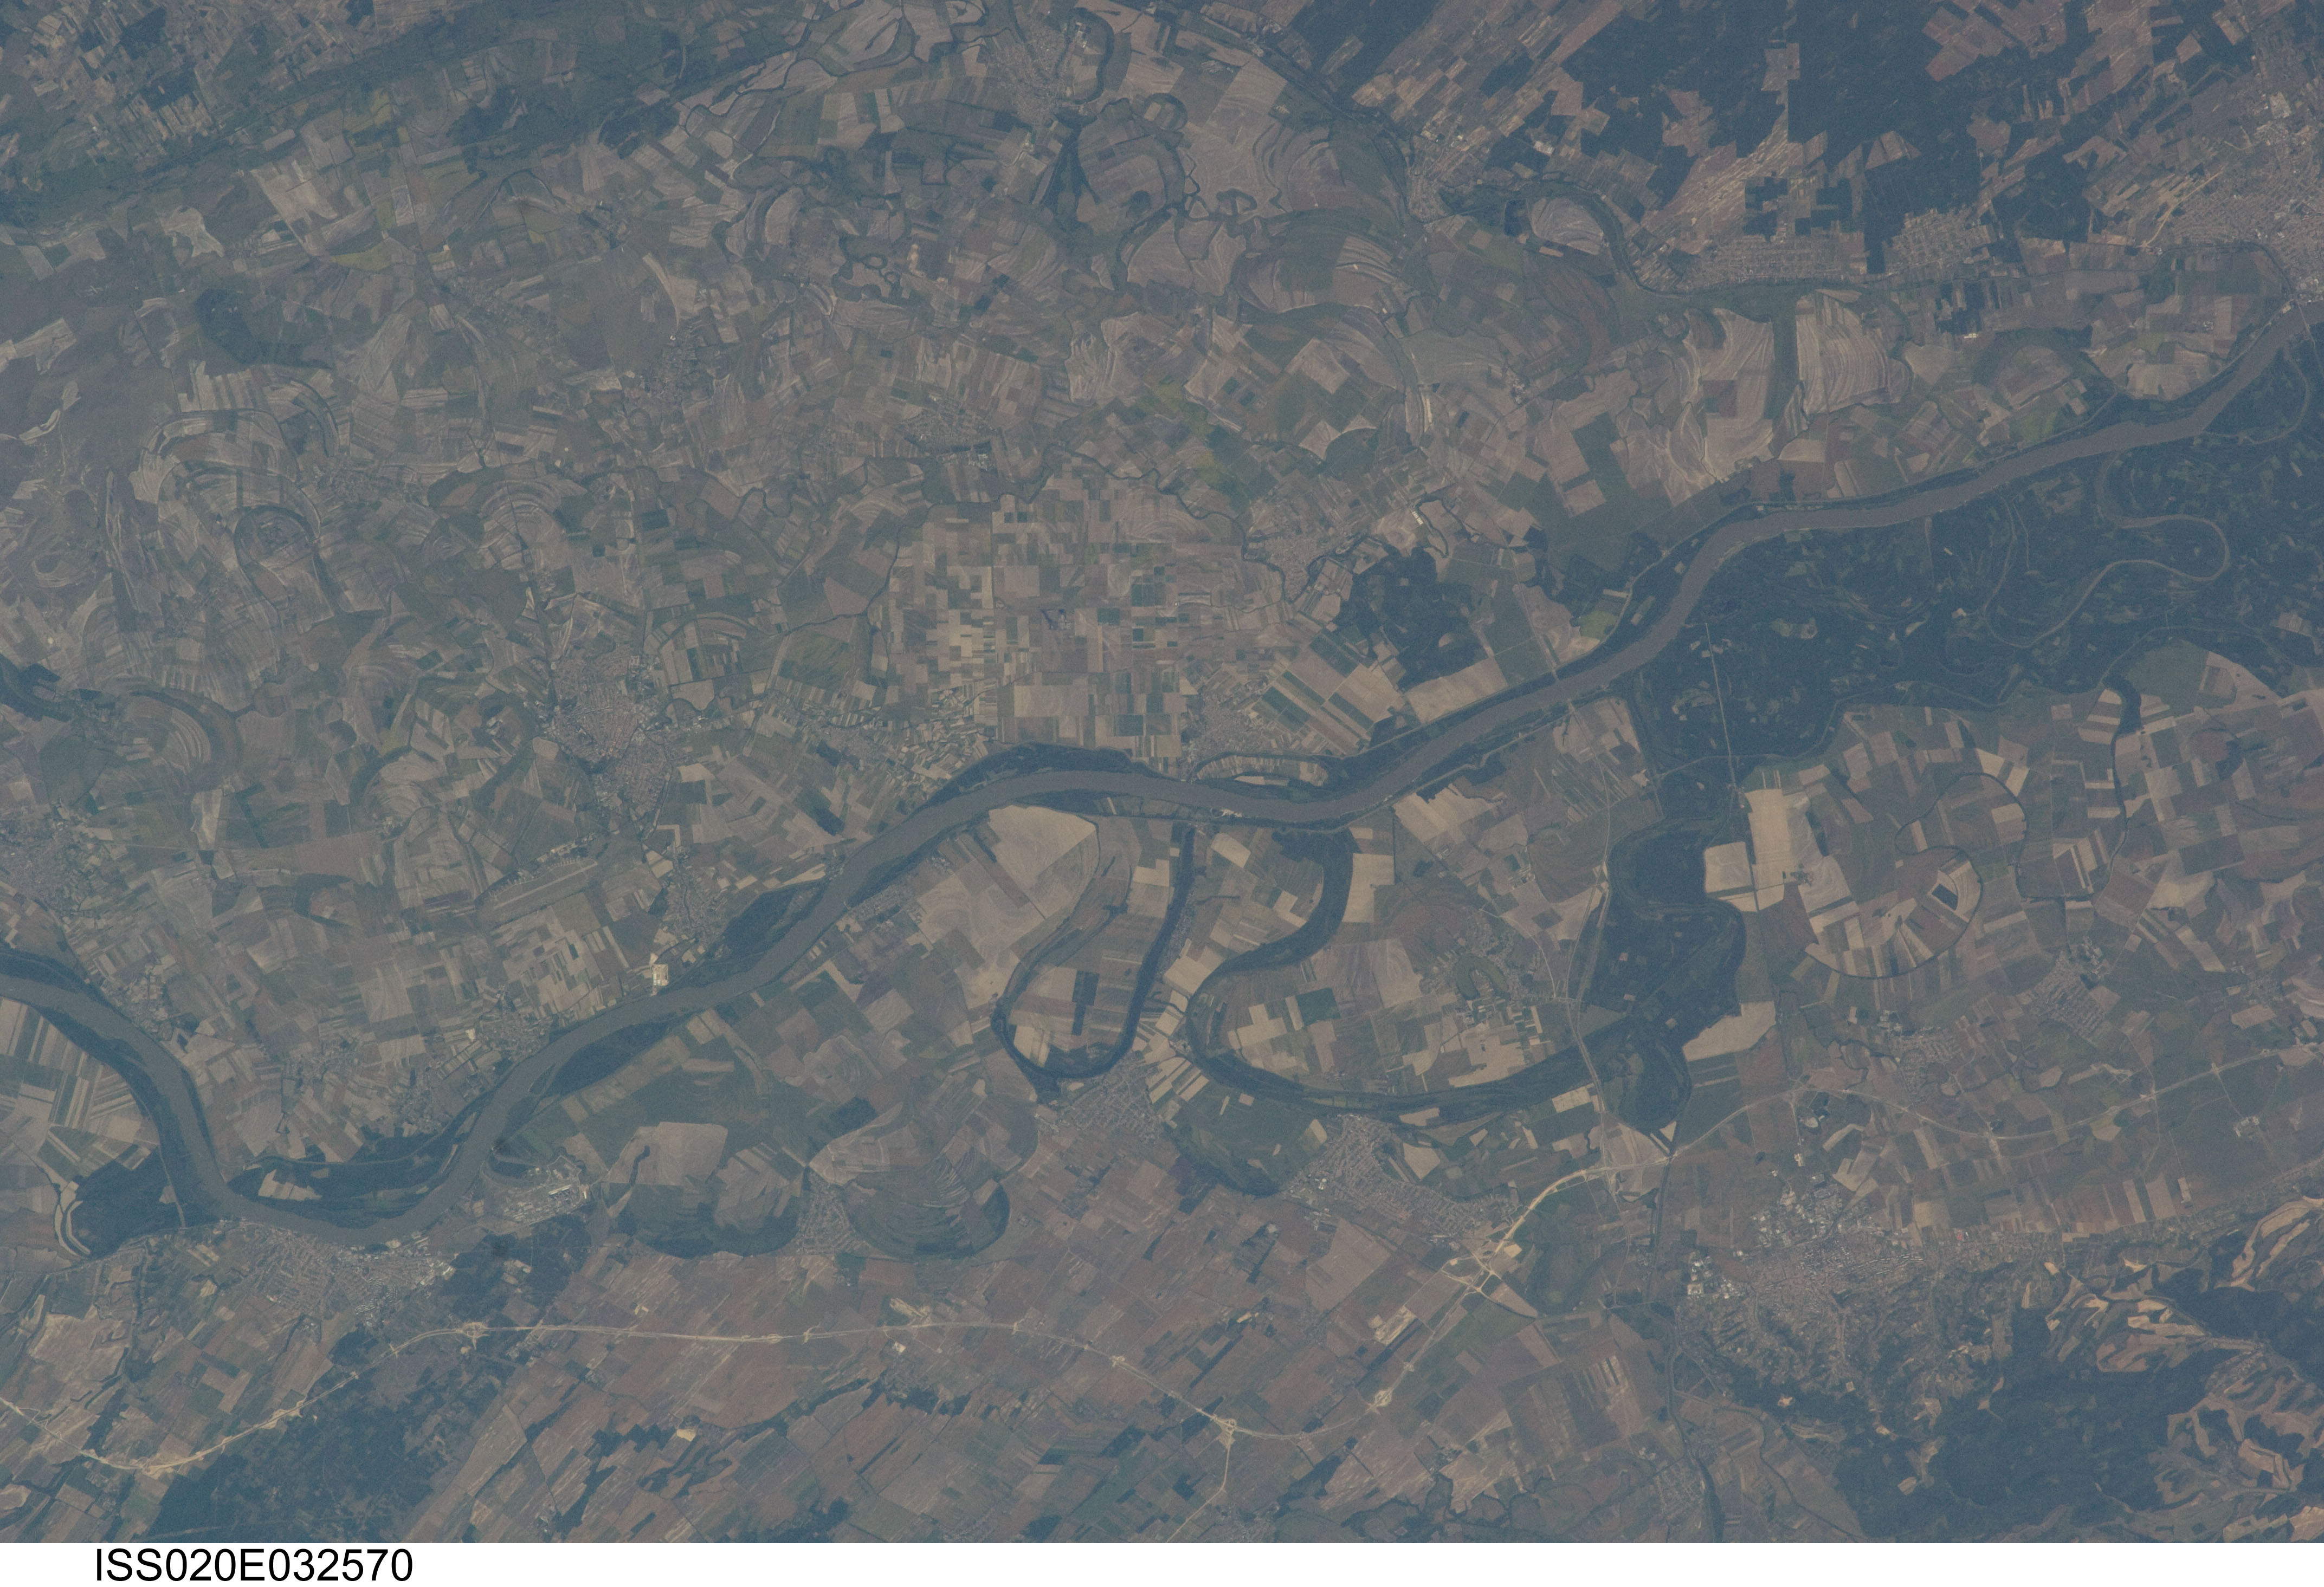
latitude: 46.4
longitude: 18.9
